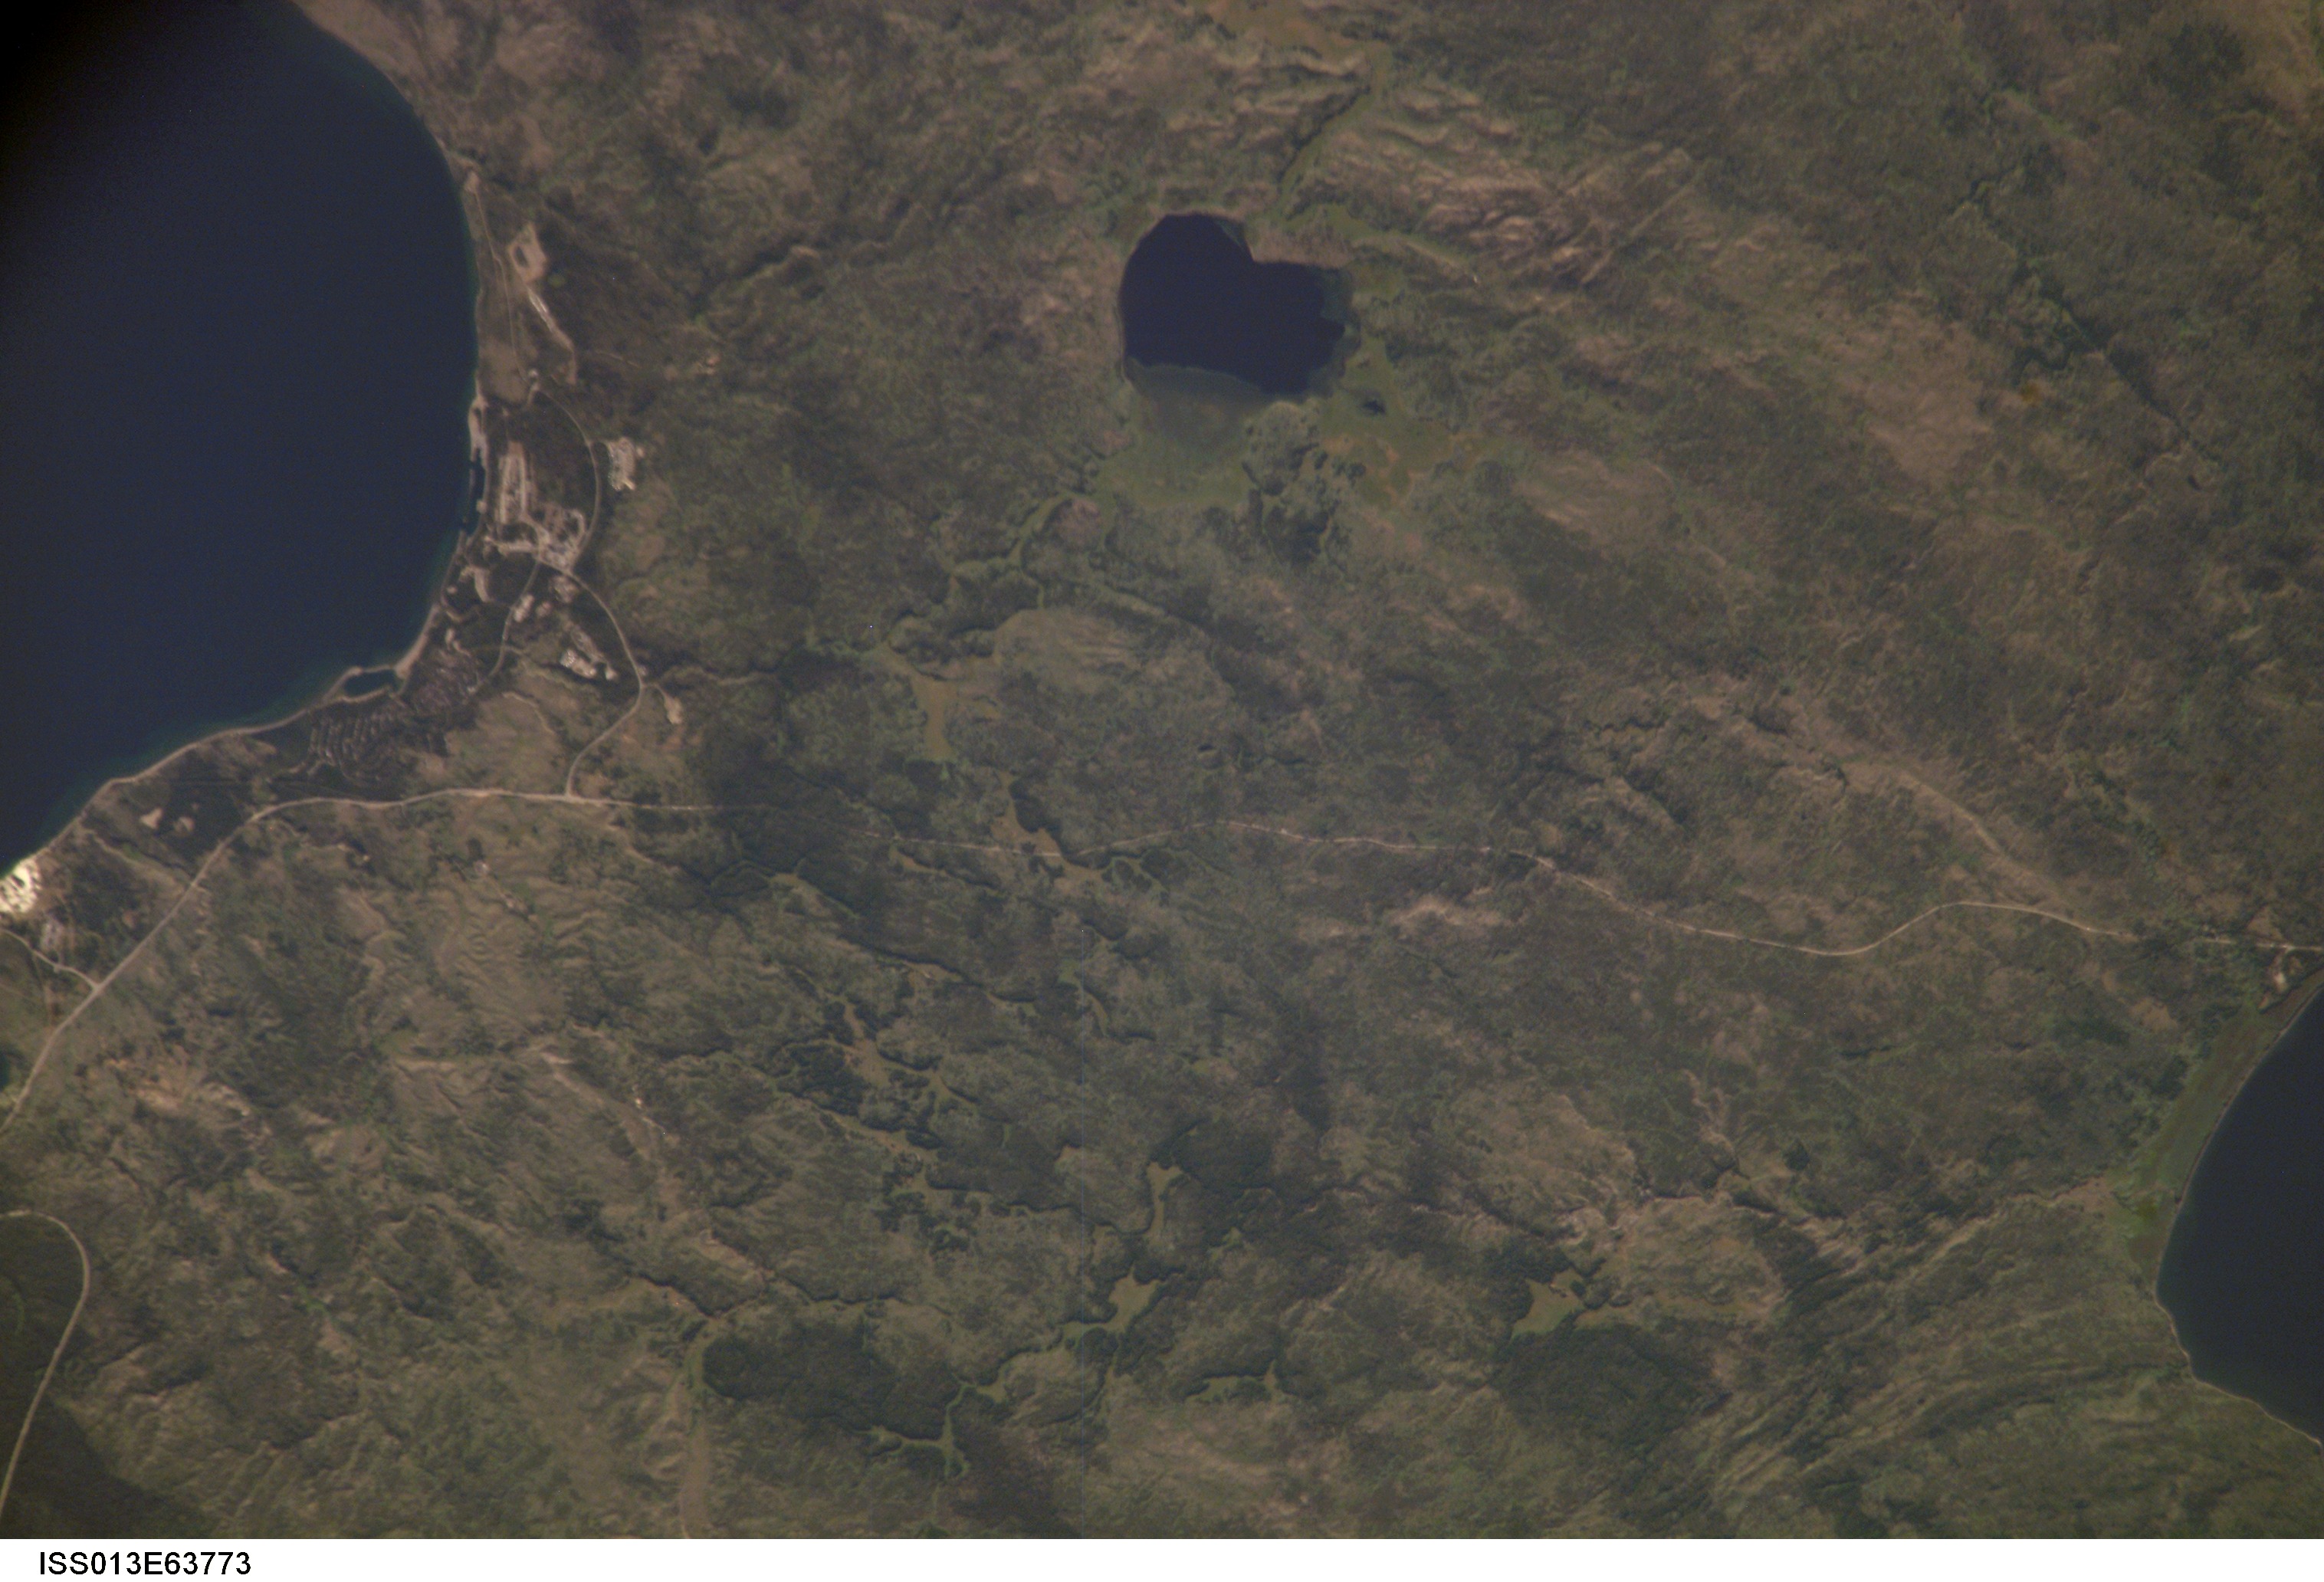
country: USA-WYOMING
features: WEST THUMB, RIDDLE LAKE
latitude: 44.4
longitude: -110.5
